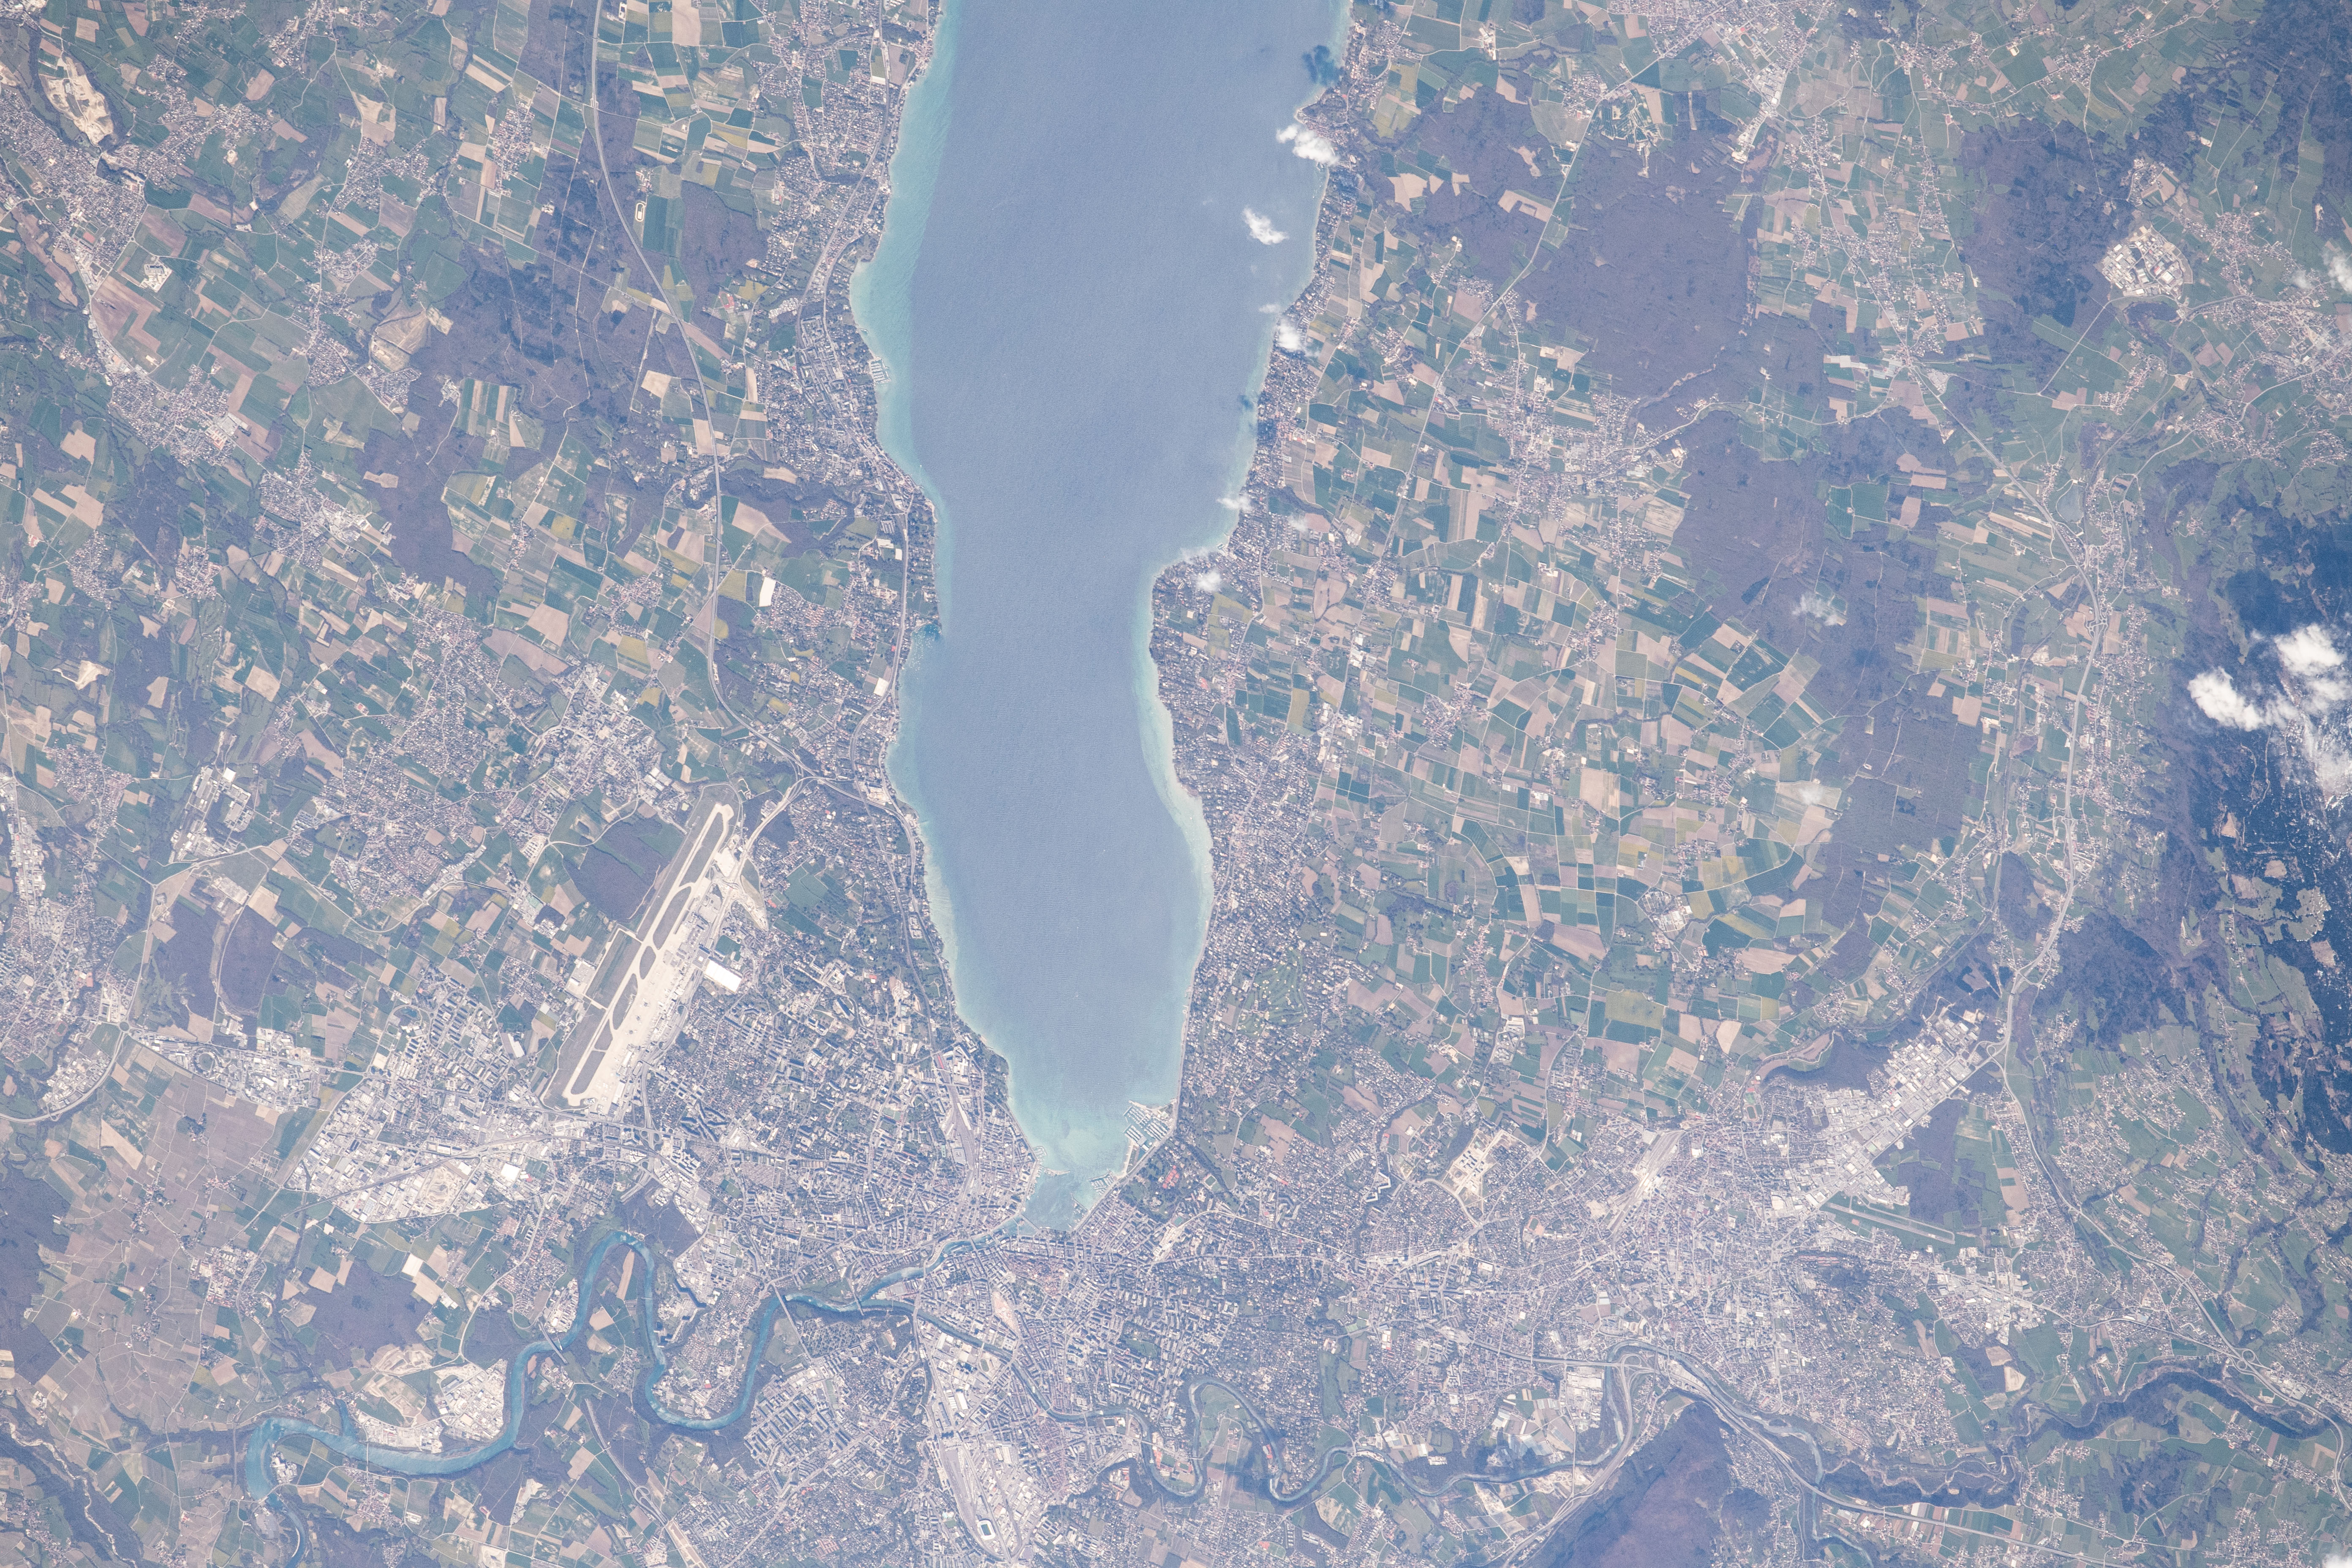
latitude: 46.2
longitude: 6.2
